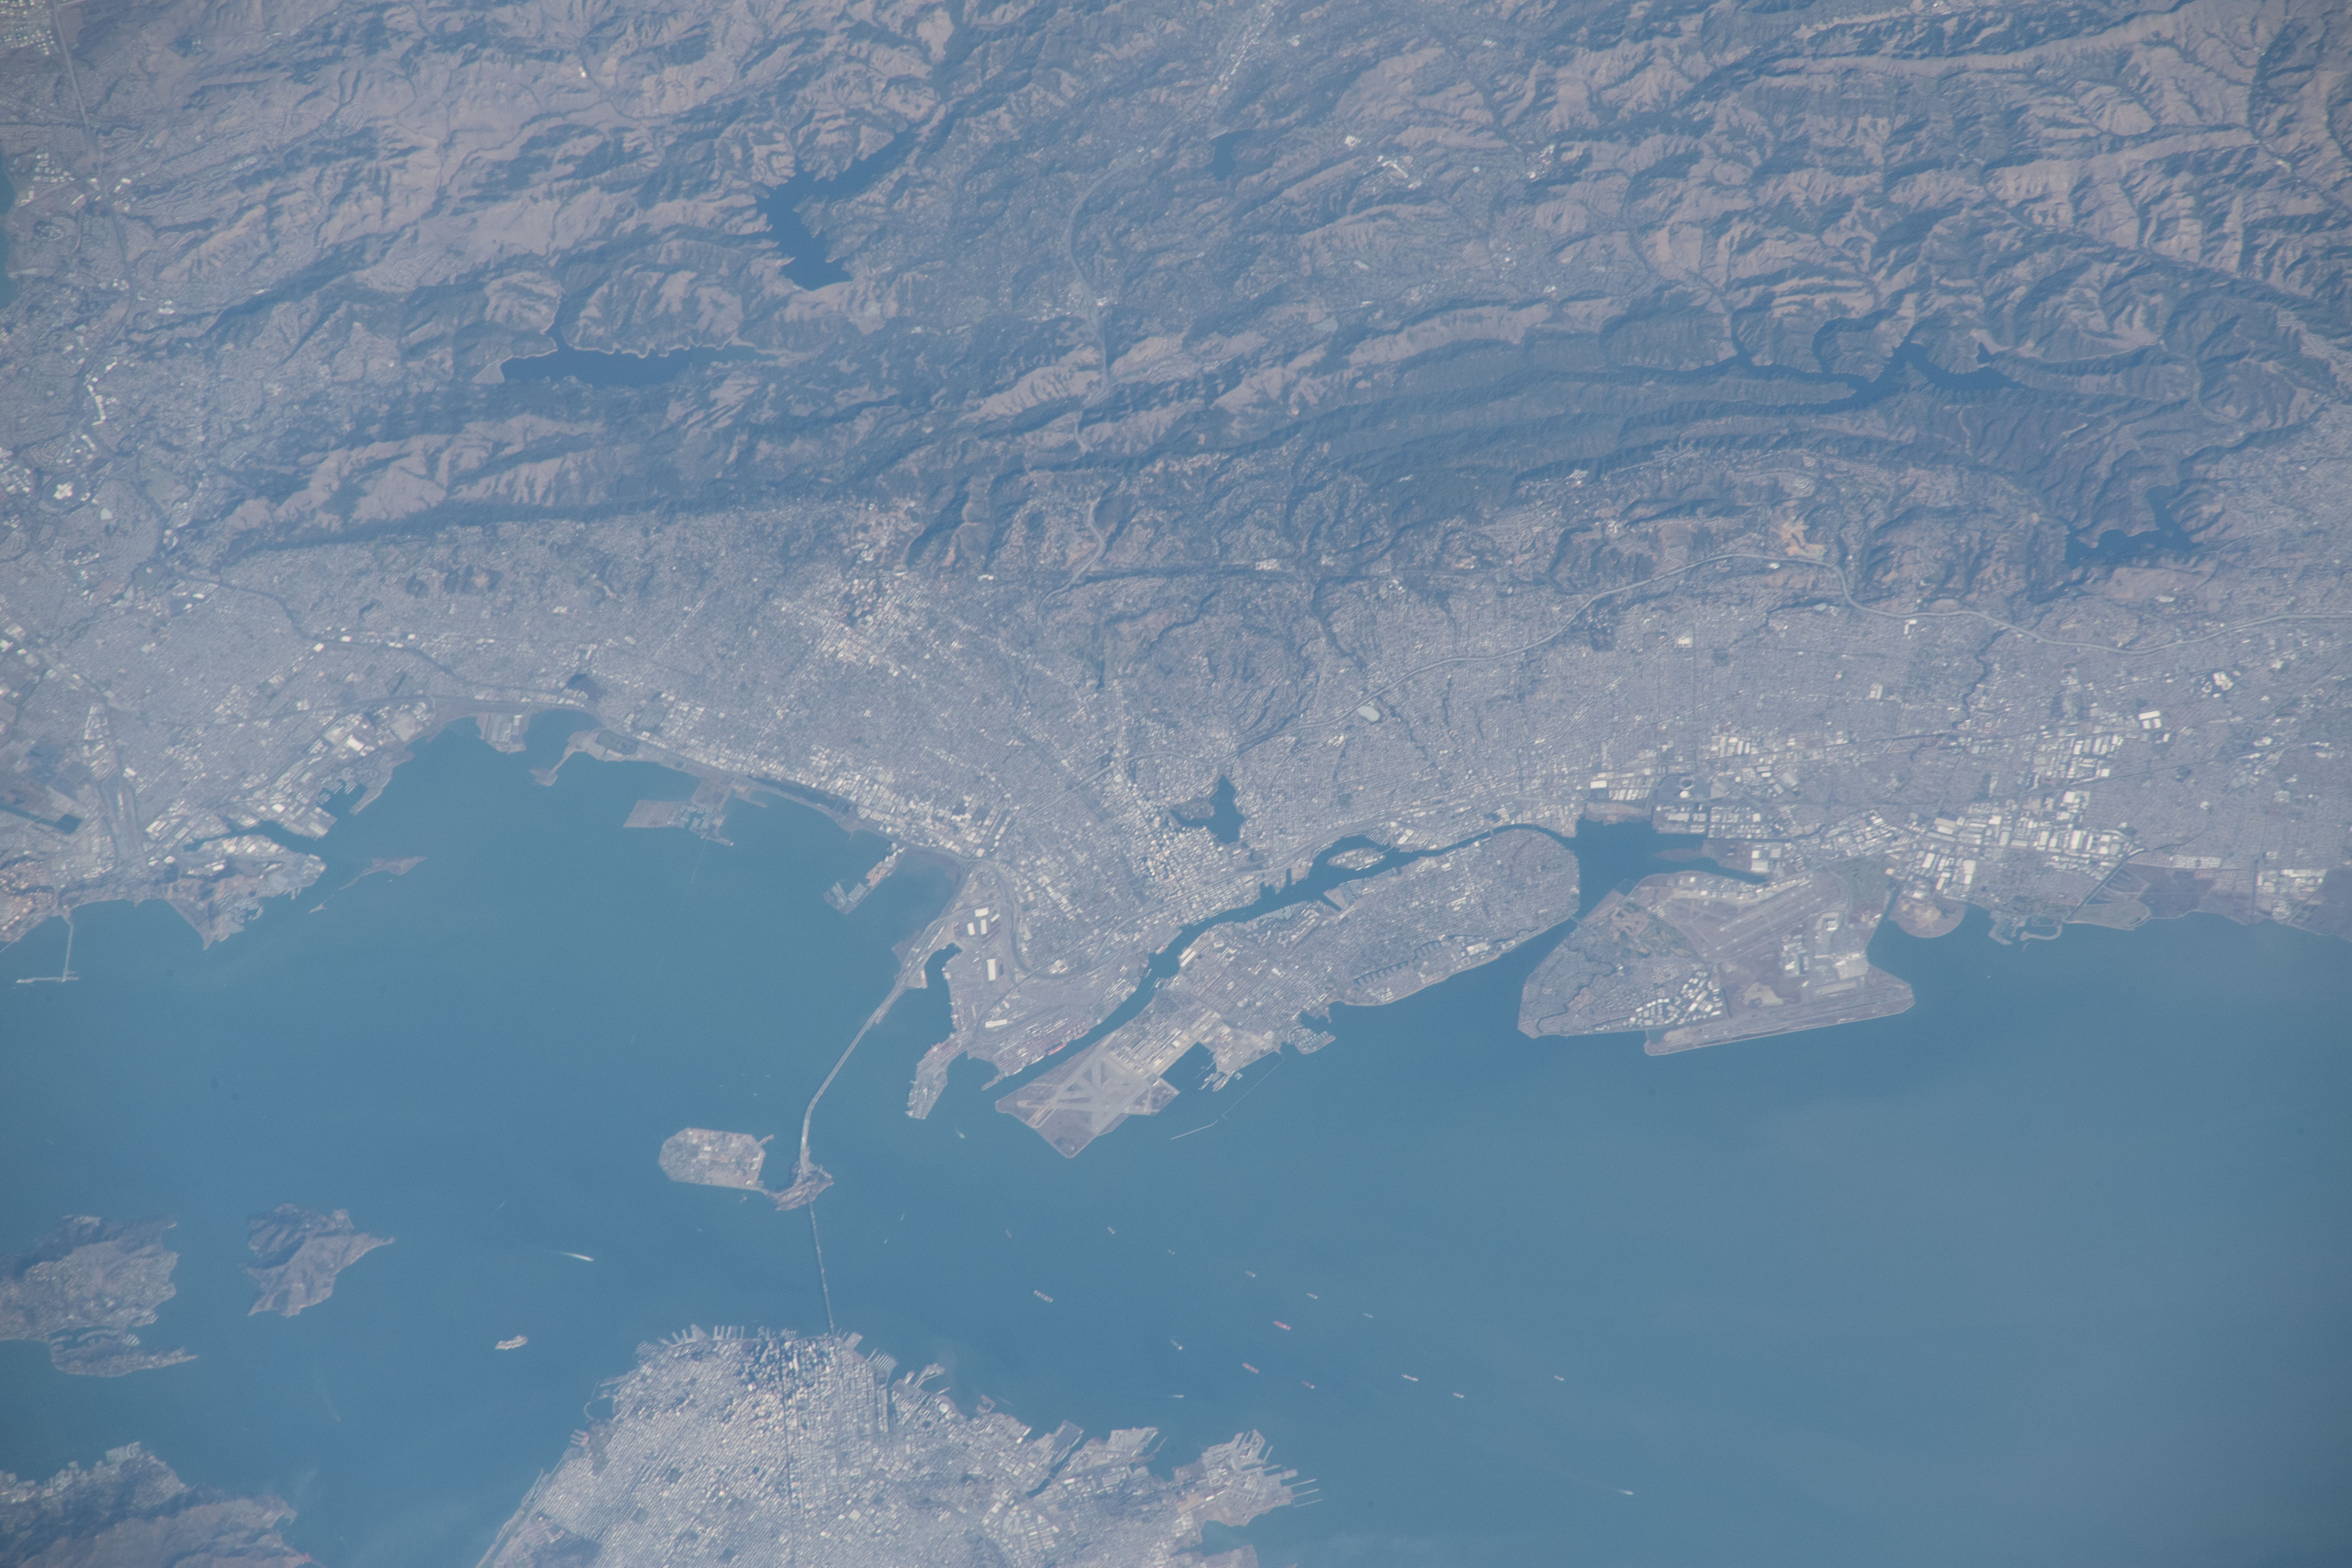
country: USA-CALIFORNIA
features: OAKLAND, THE BAY AREA, TREASURE ISLAND
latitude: 37.8
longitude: -122.2
